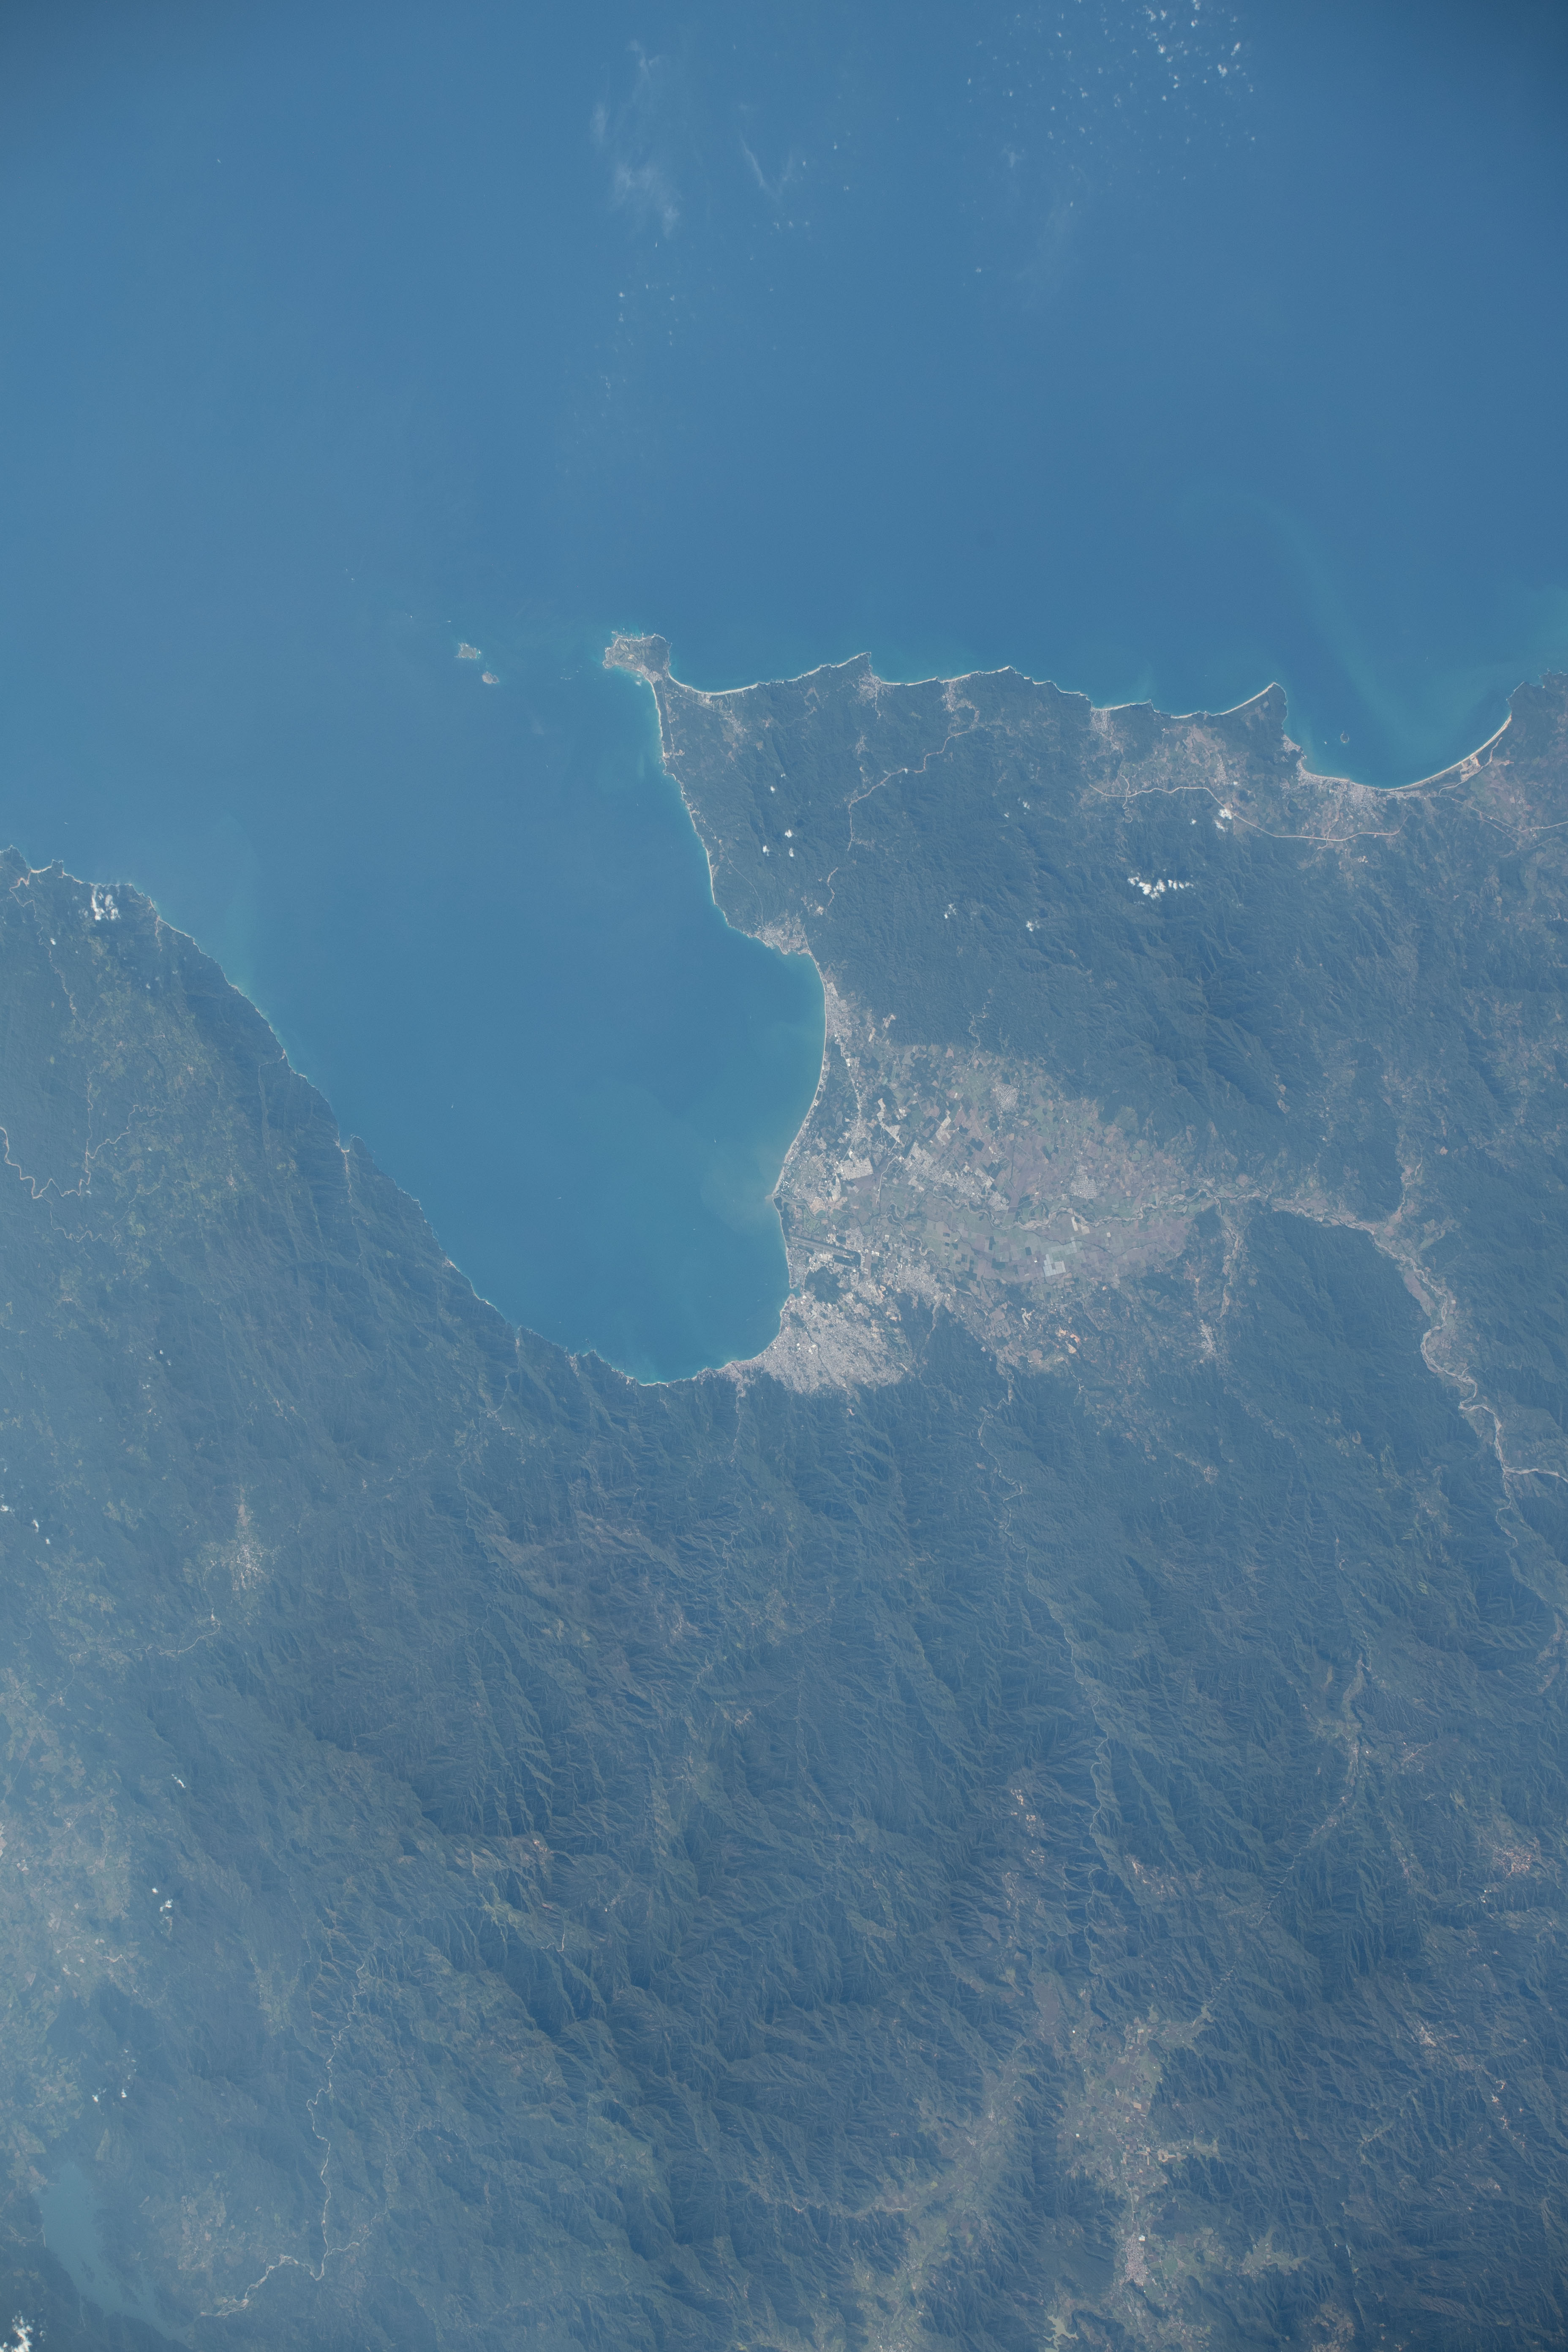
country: MEXICO
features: BANDERAS BAY, COAST, PUERTO VALLARTA
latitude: 20.7
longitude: -105.3
